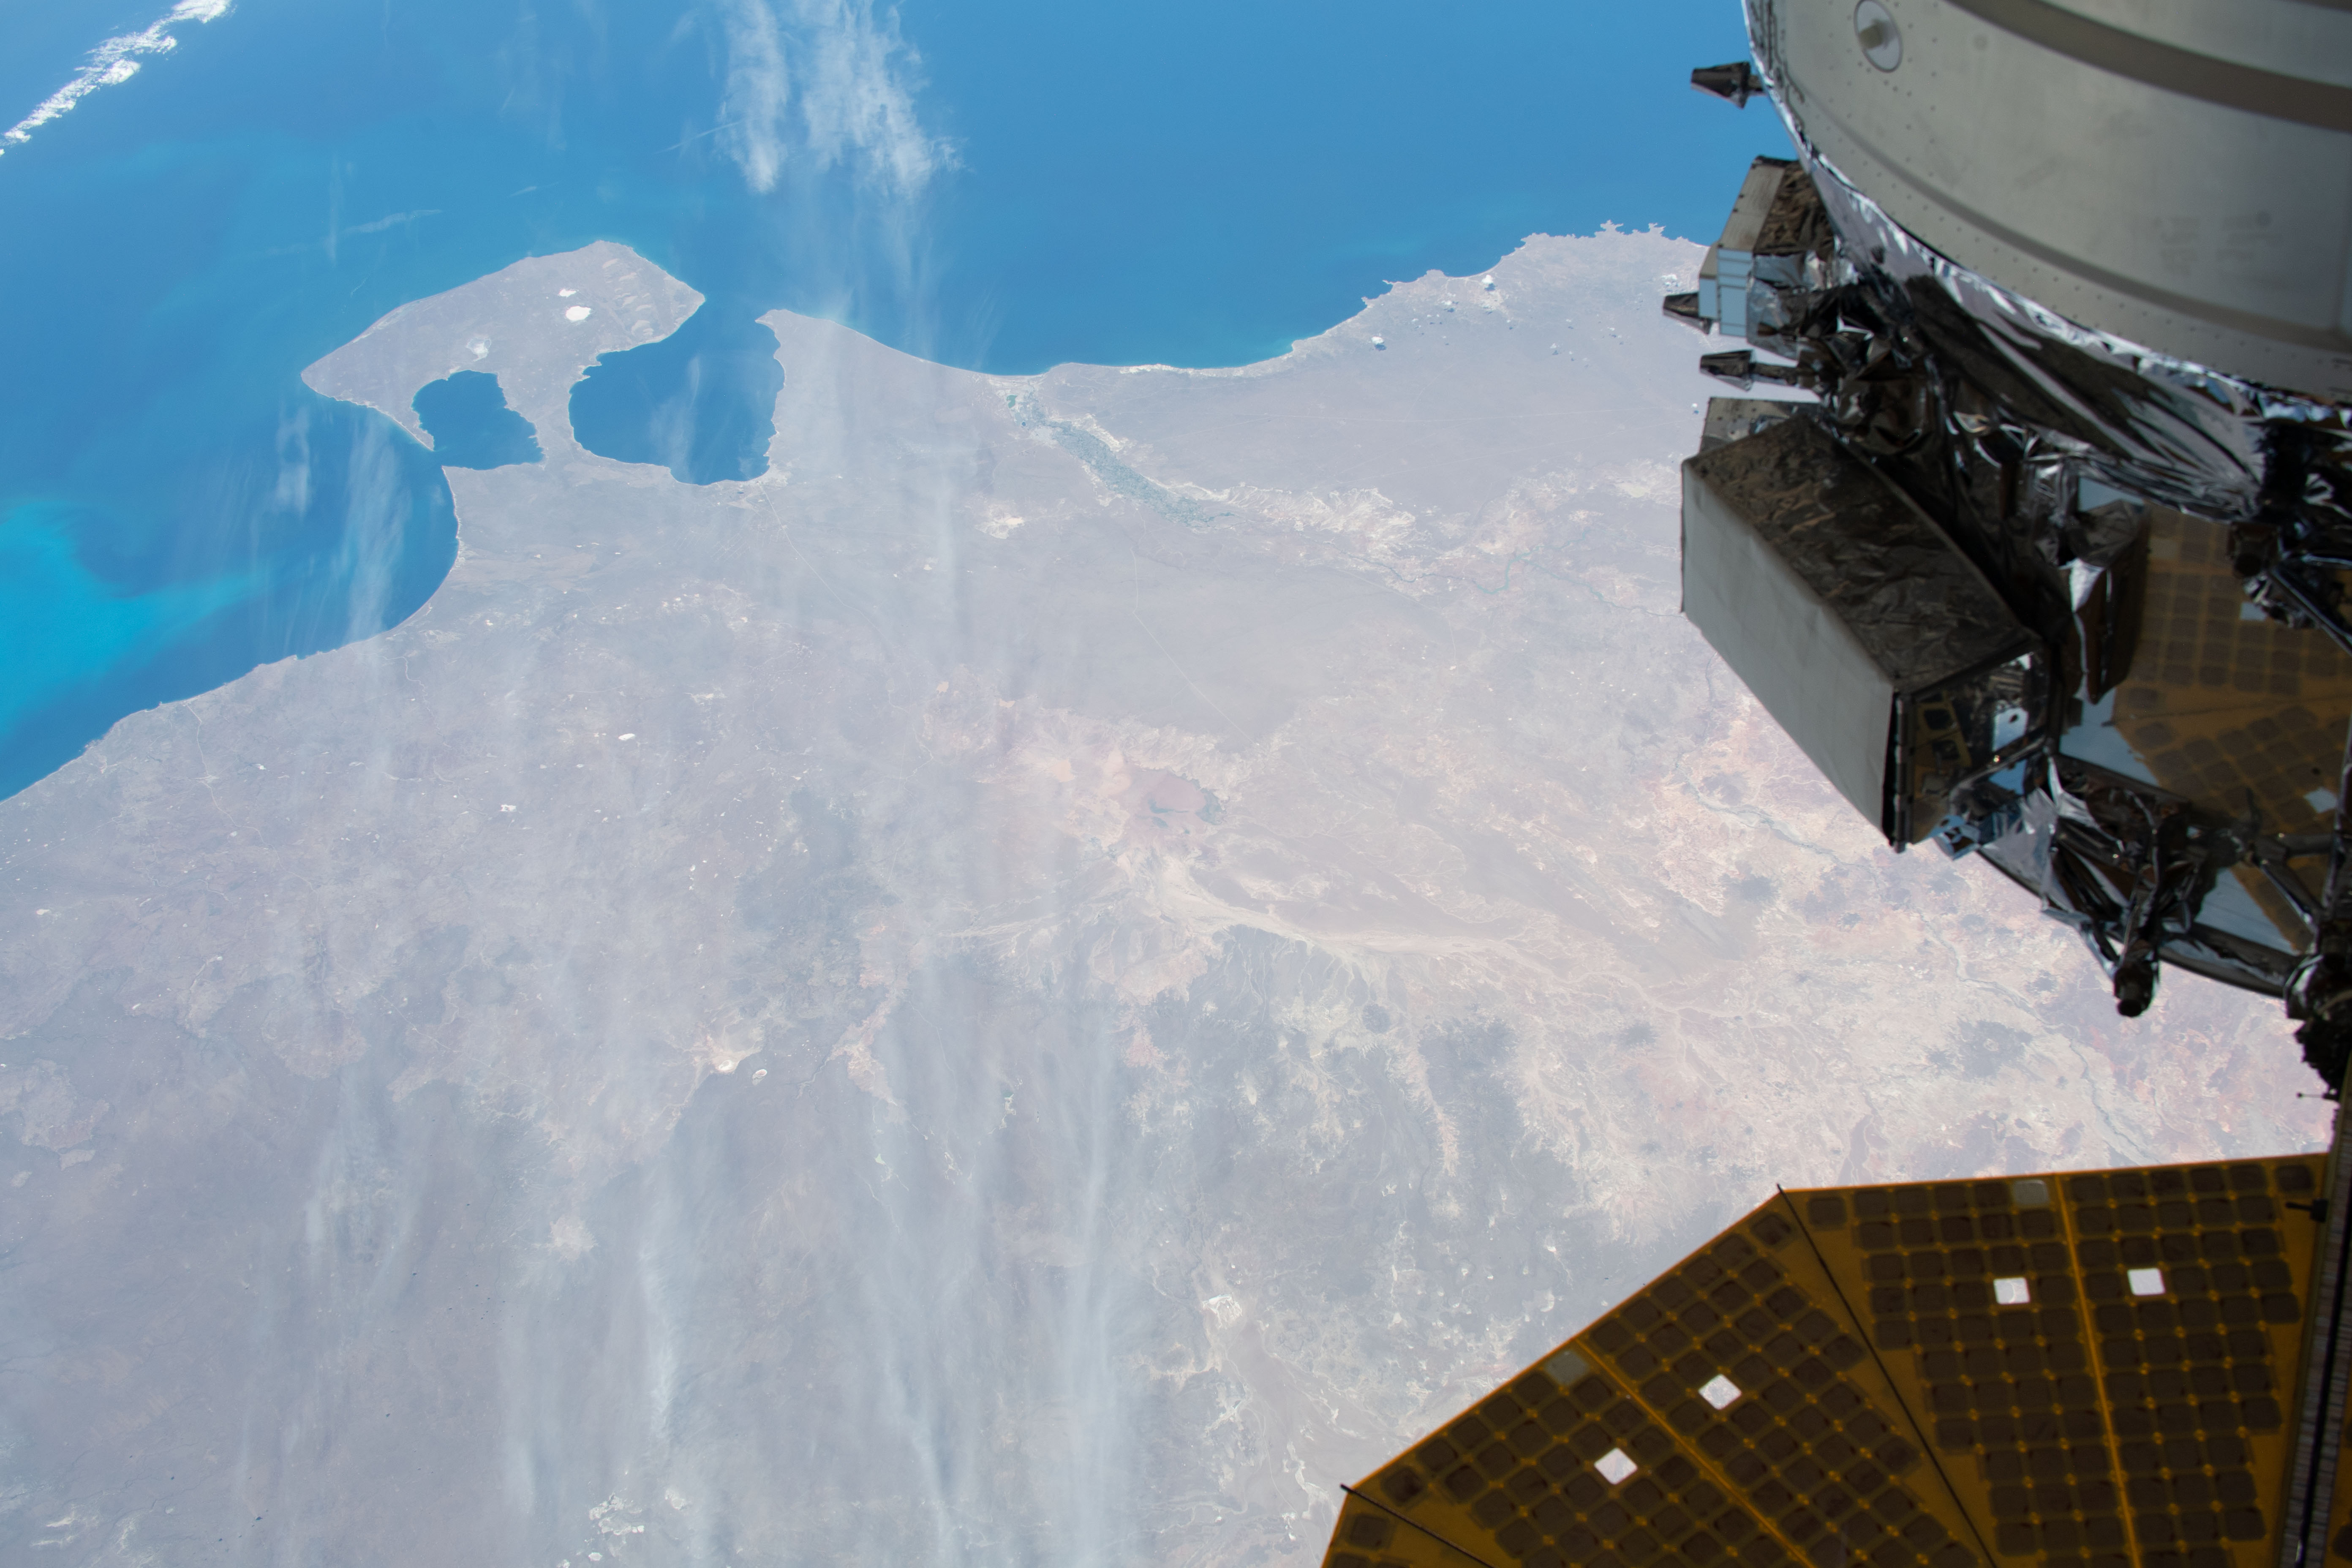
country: ARGENTINA
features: GOFLO SAN MATIAS, GOLFO NUEVO
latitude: -43.0
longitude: -67.0
